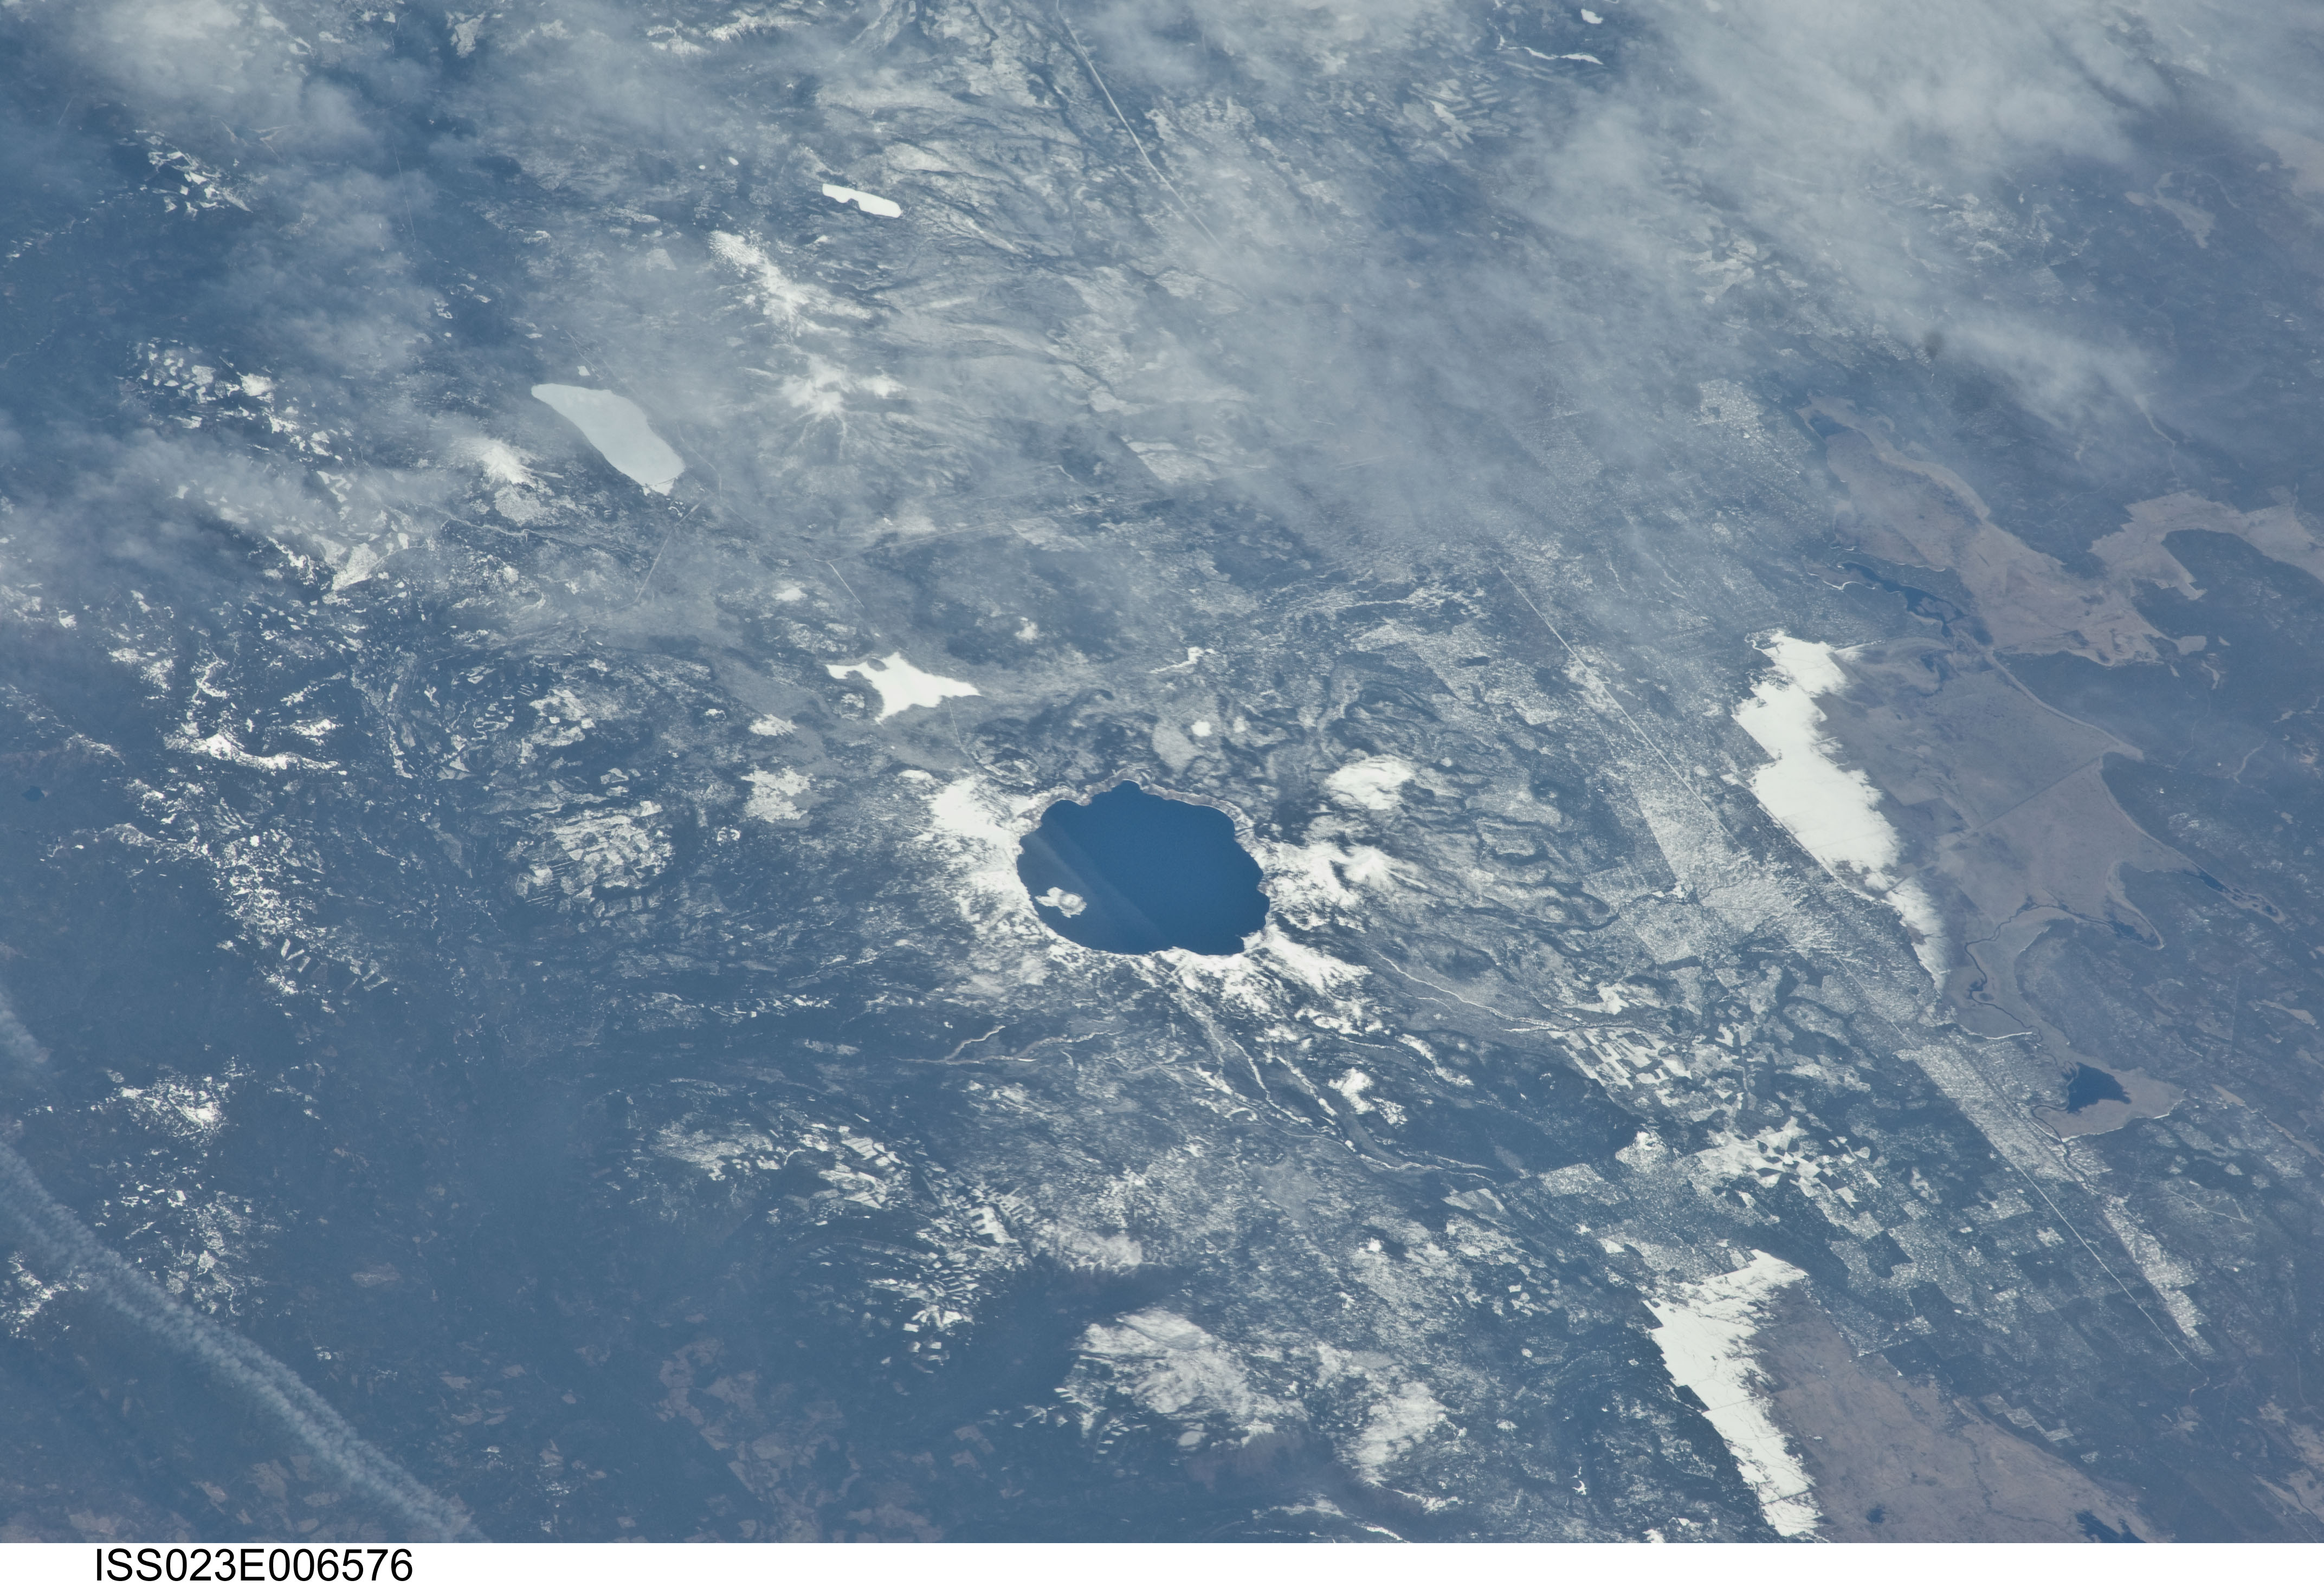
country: USA-OREGON
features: CRATER L., CASCADE RA., SNOW, FOR.
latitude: 43.0
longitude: -122.1
